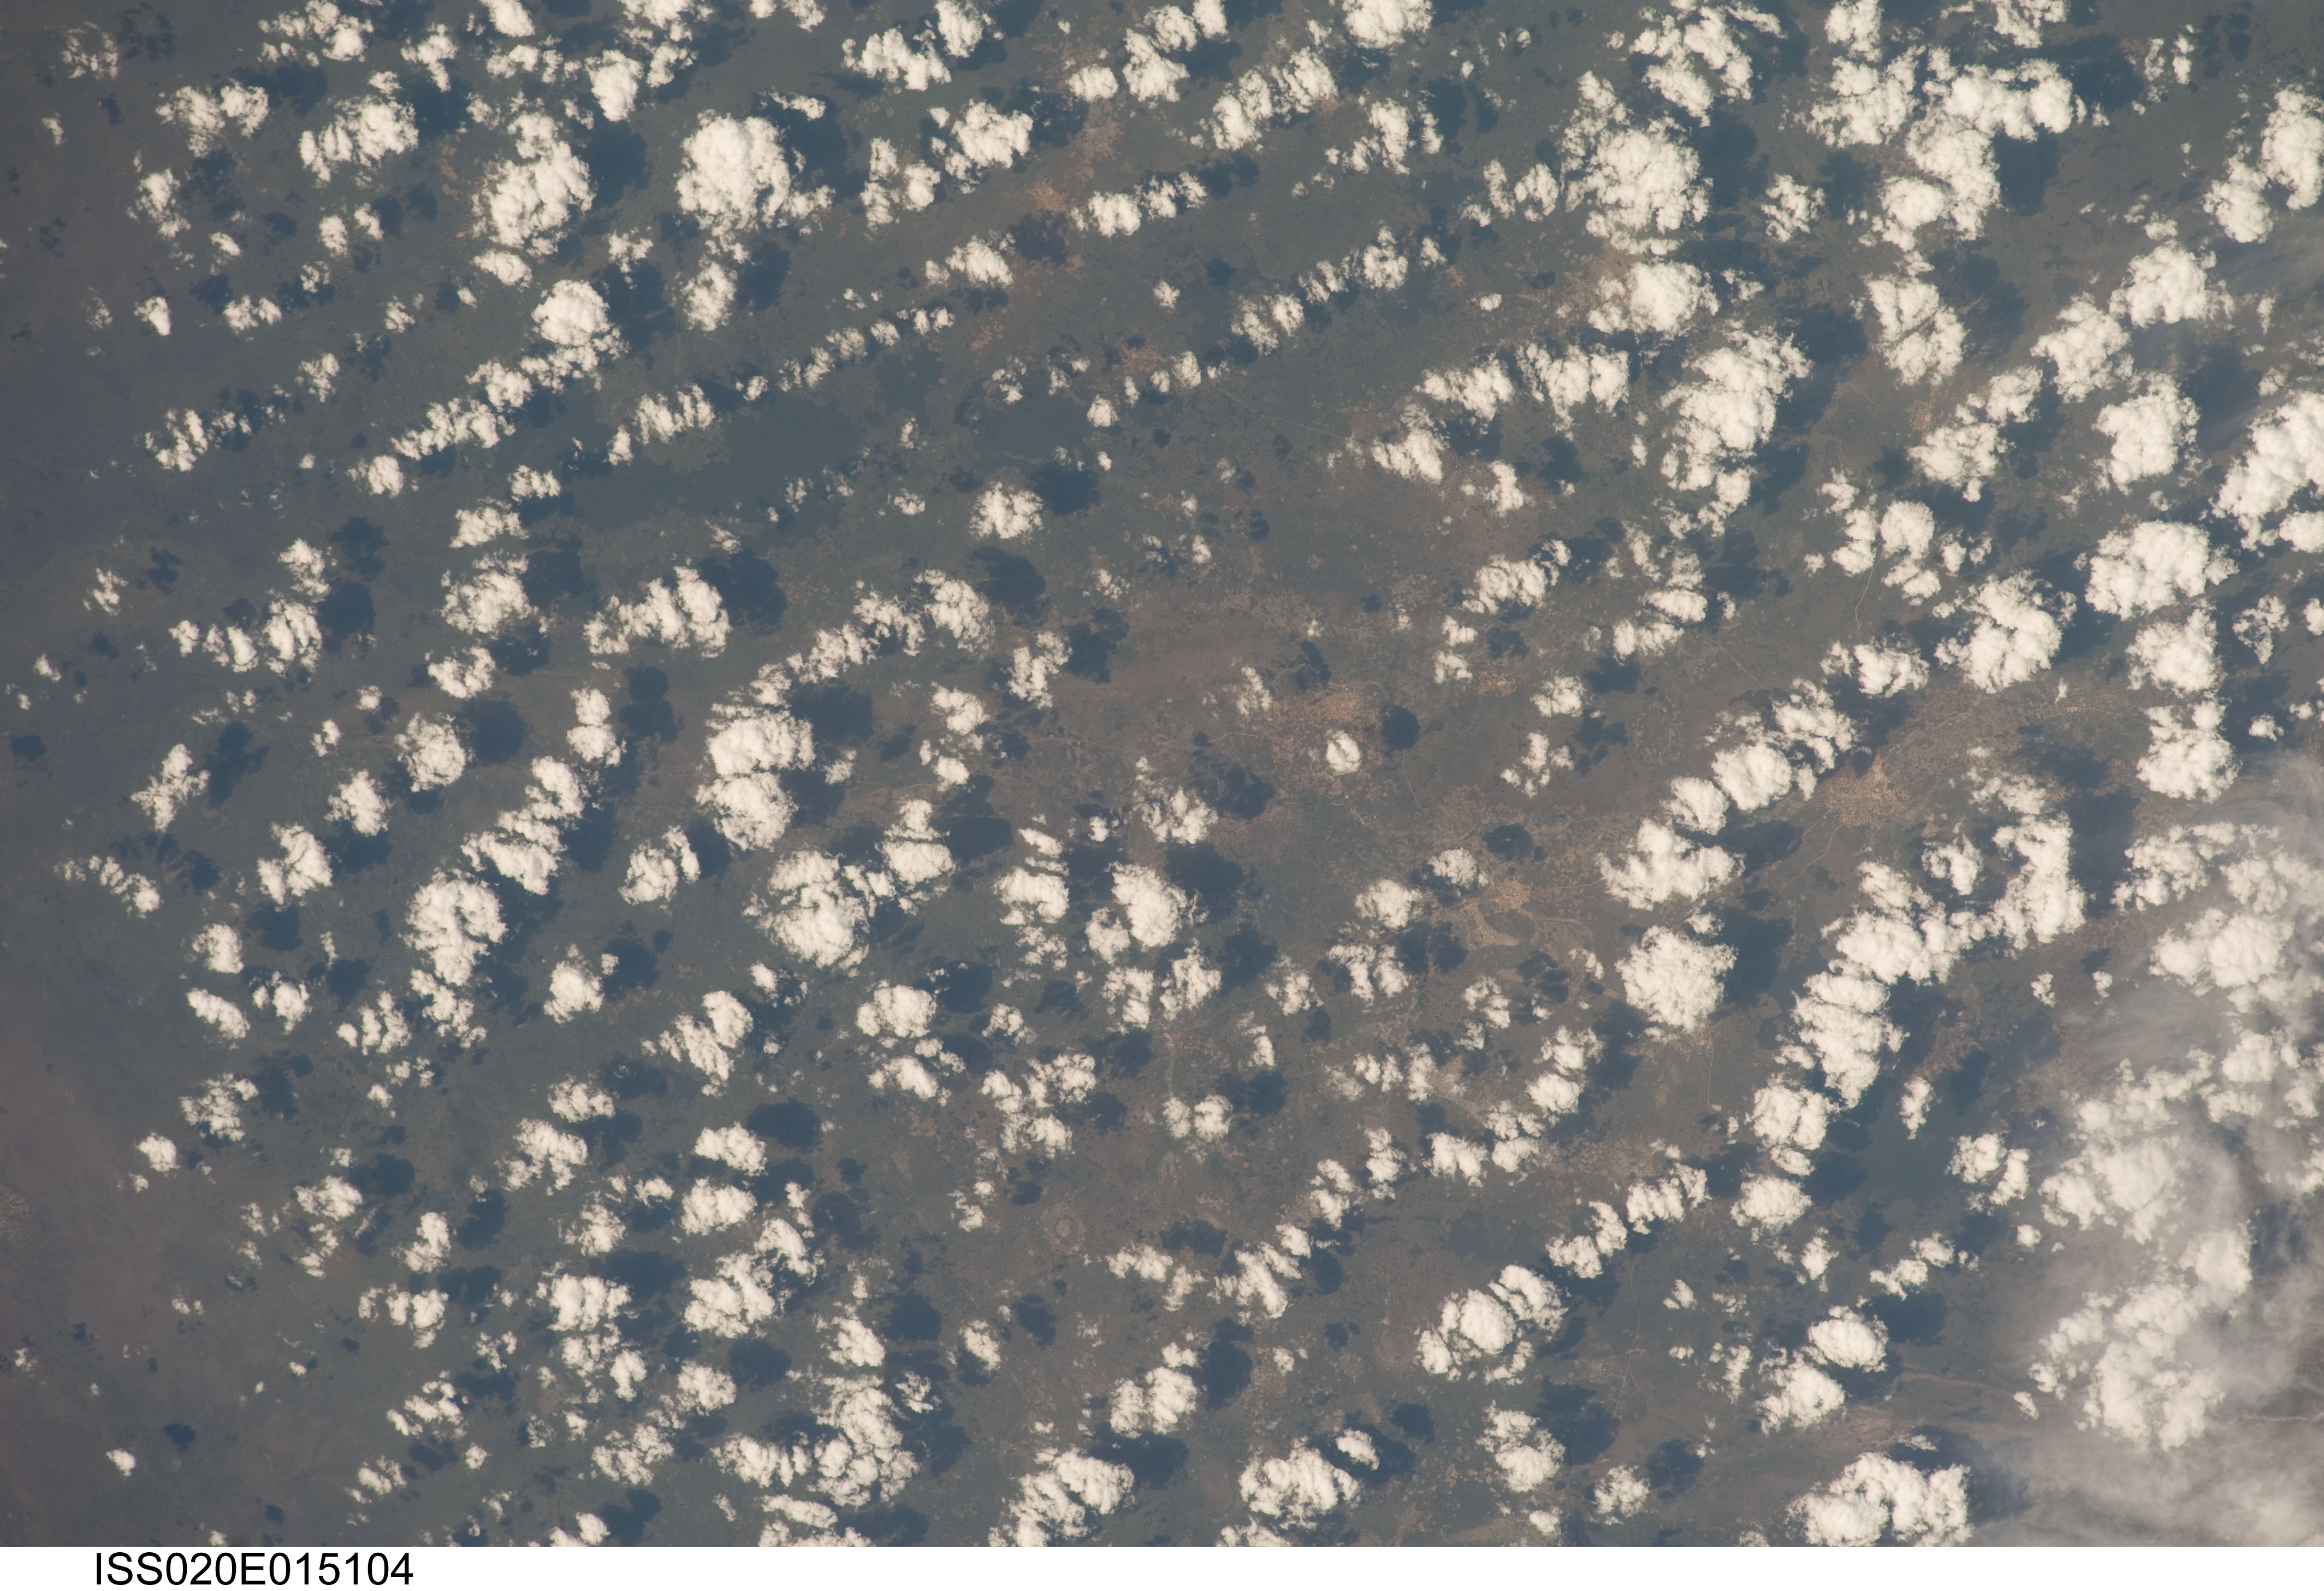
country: MOZAMBIQUE
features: CHICABANE, FORESTPATCHES
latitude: -21.8
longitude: 34.2
